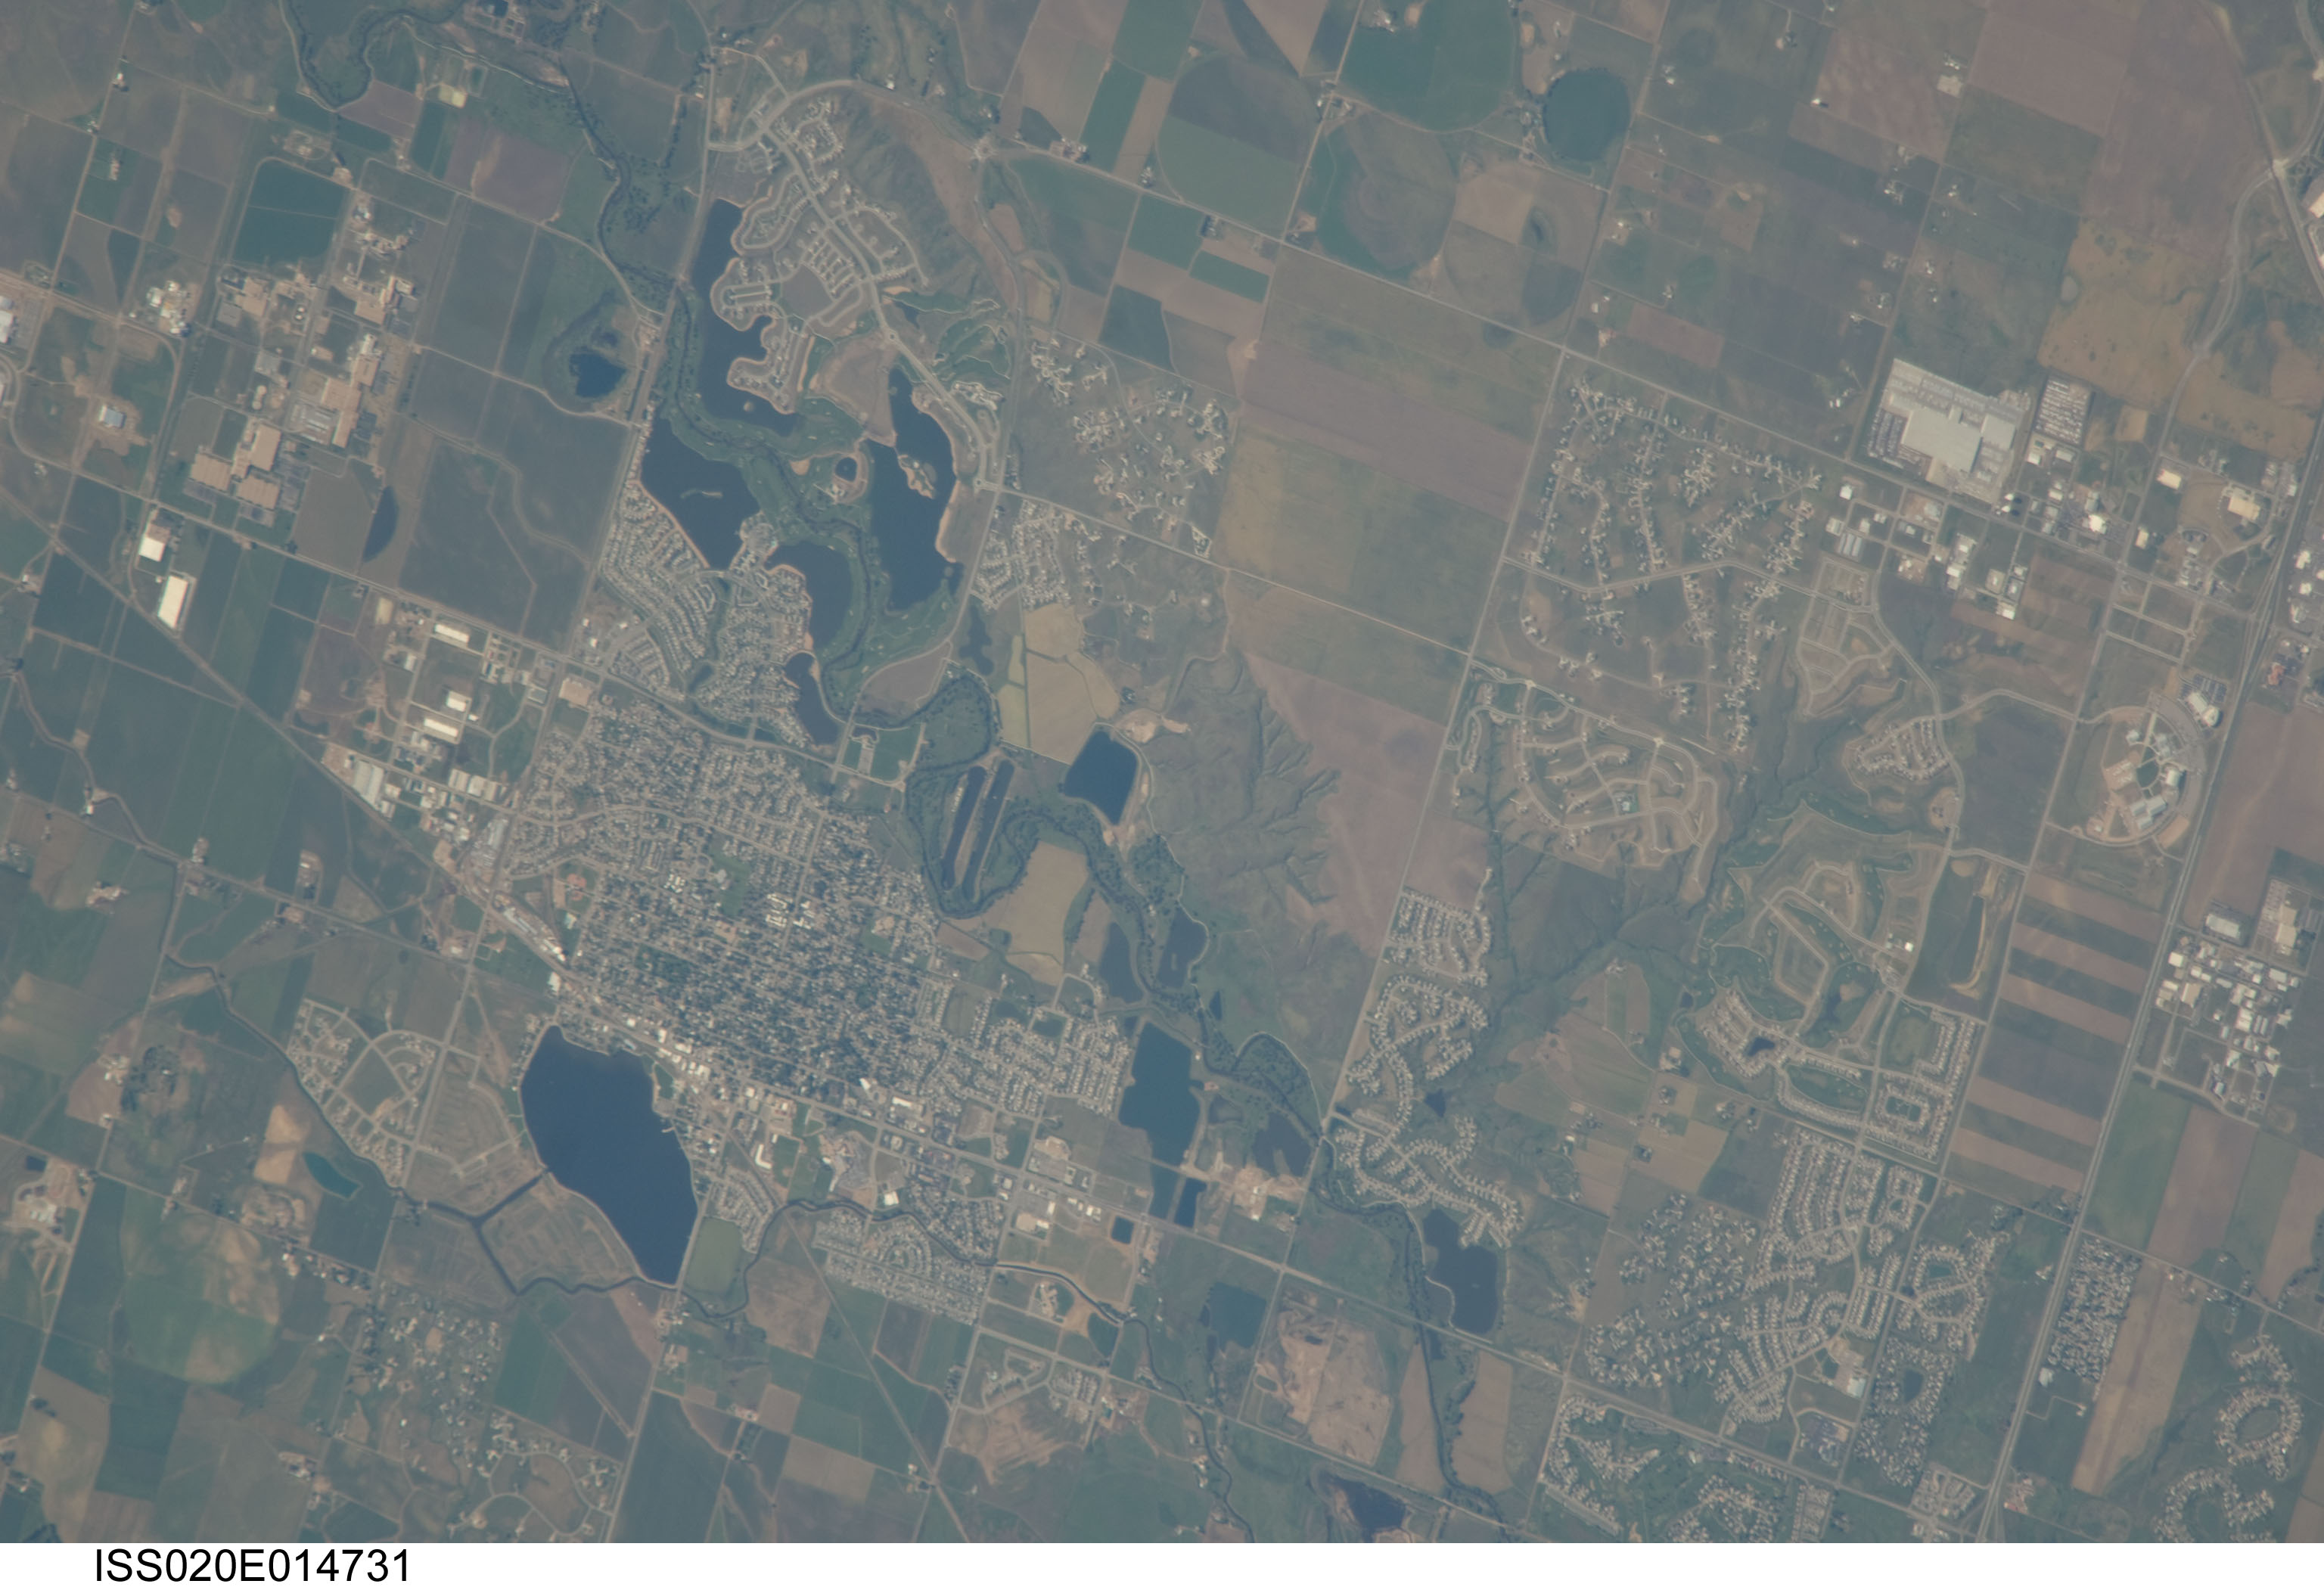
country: USA-COLORADO
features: WINDSOR, CACHE LA POUDRE RIVER, AGR., PONDS
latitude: 40.5
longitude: -104.9
